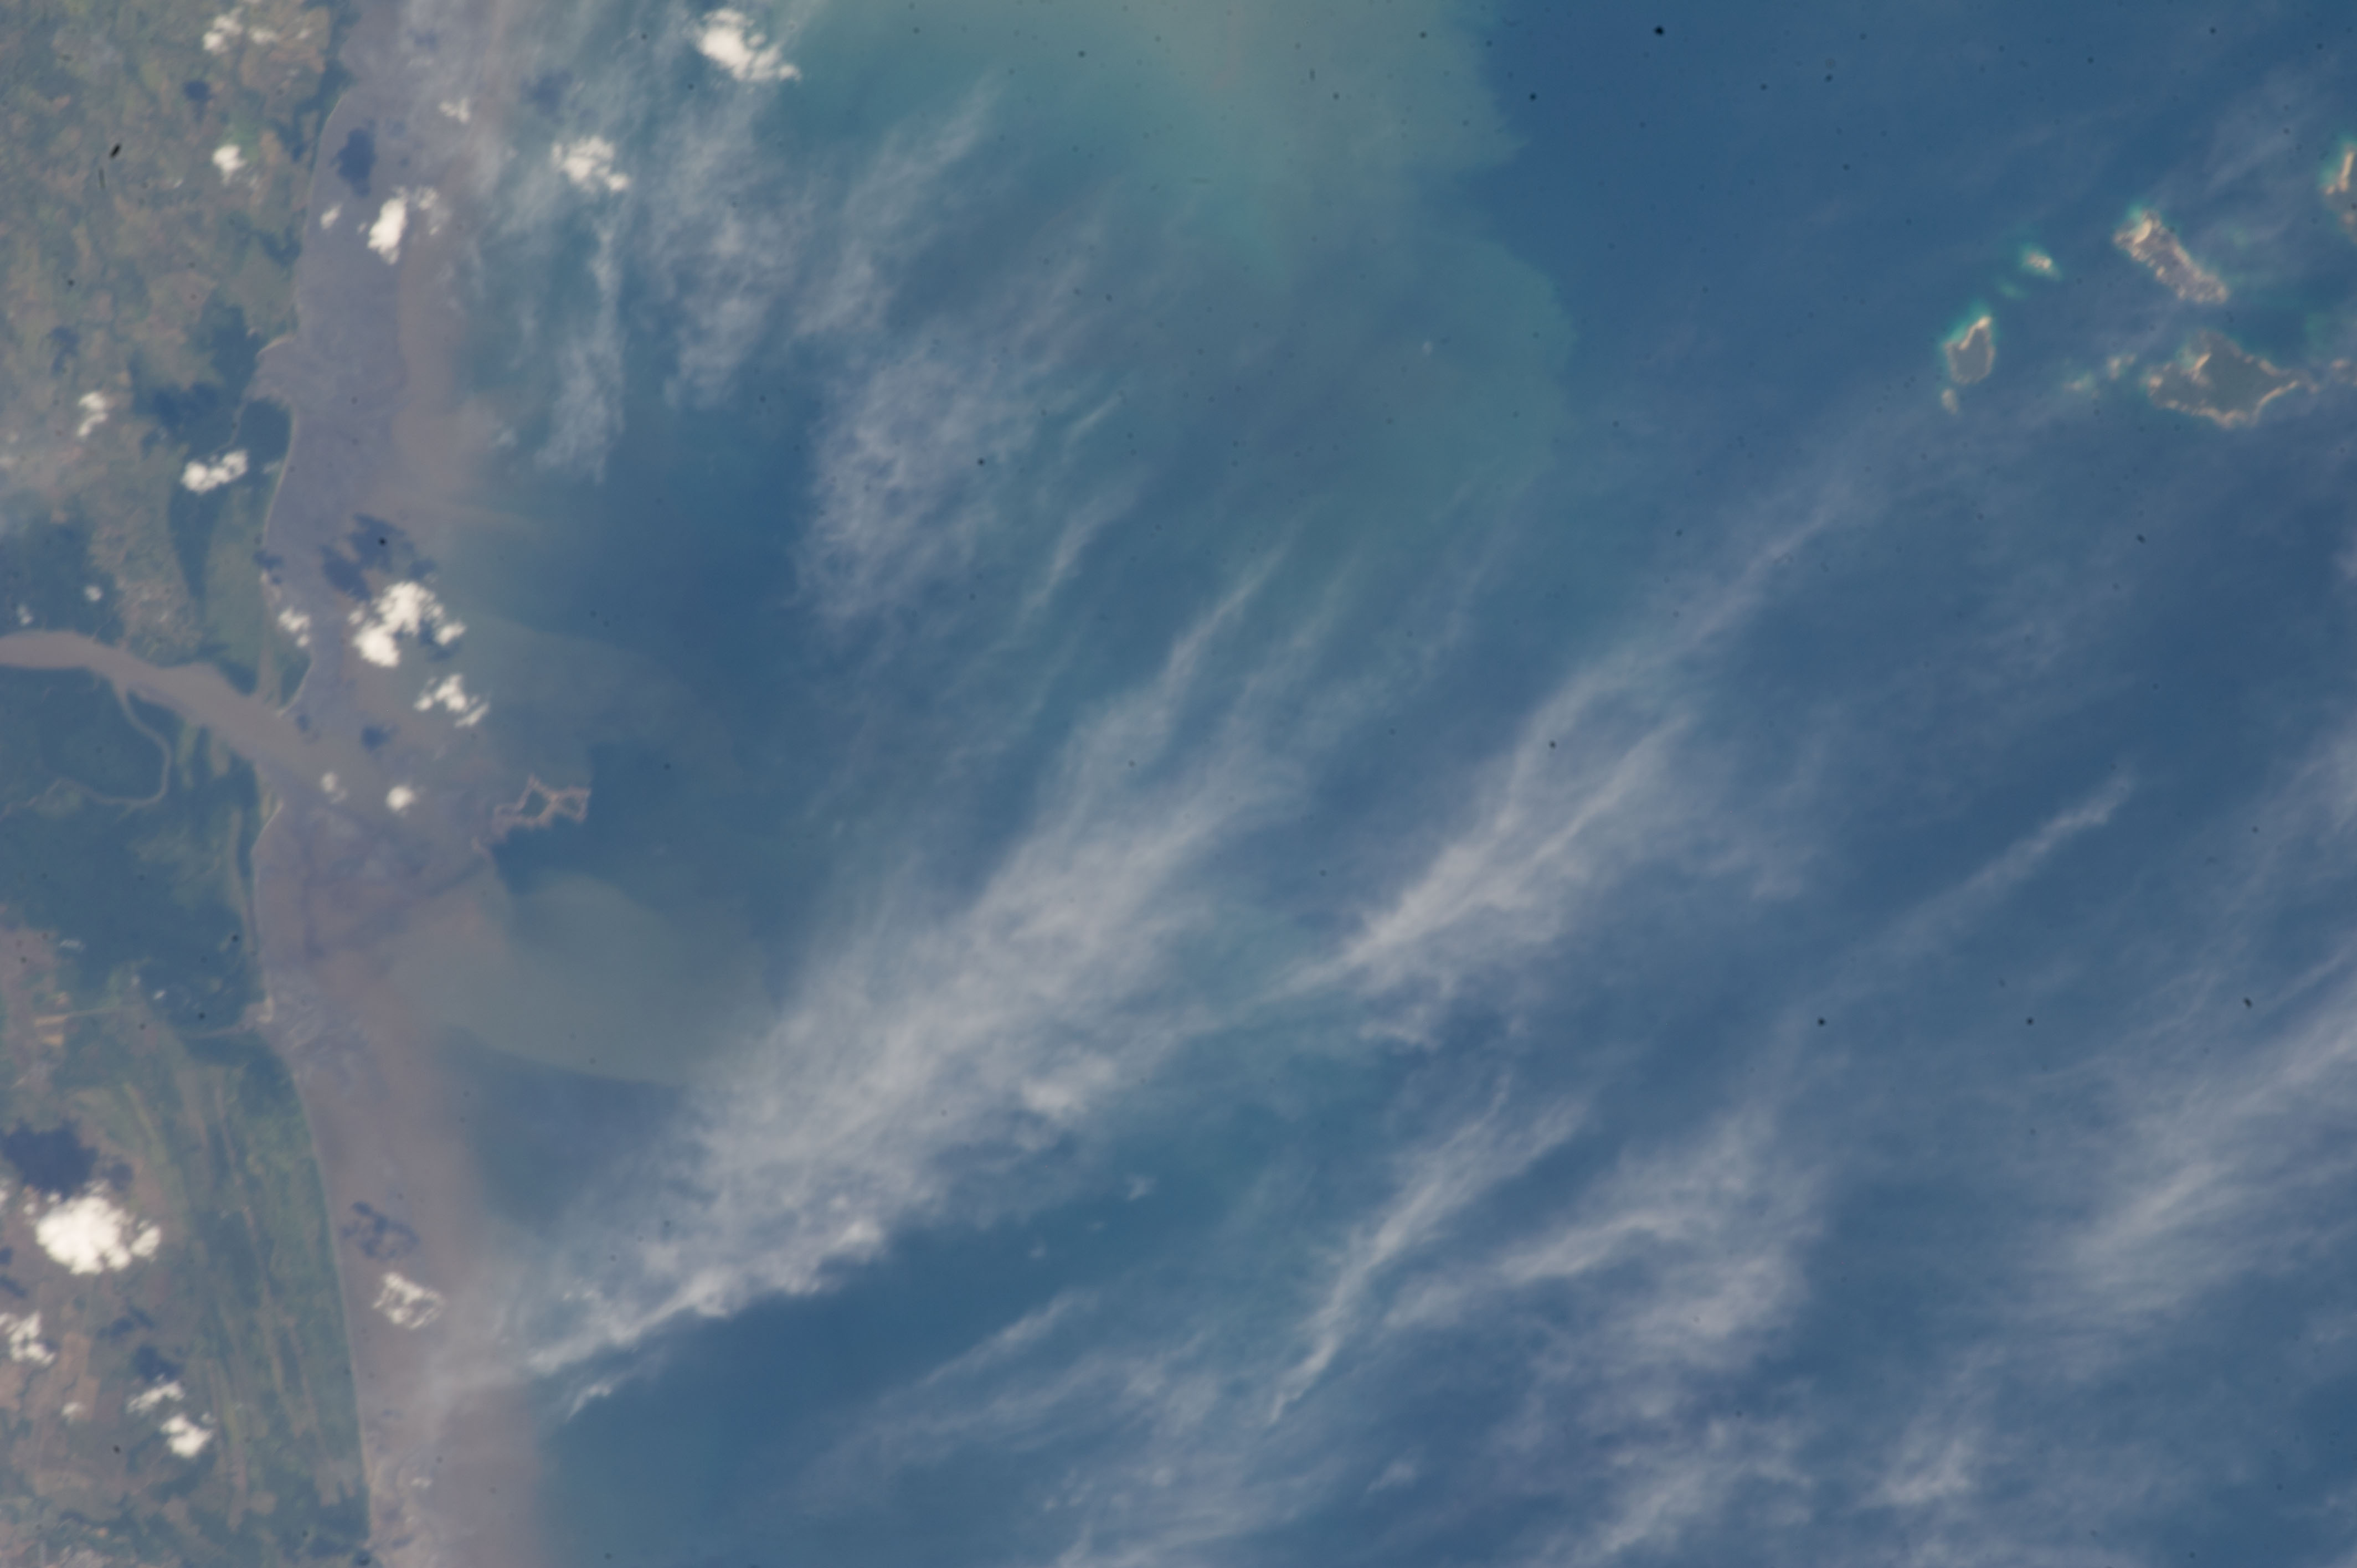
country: PANAMA
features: SEDIMENT, BAYANO R., BAY OF PANAMA
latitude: 9.0
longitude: -79.0
